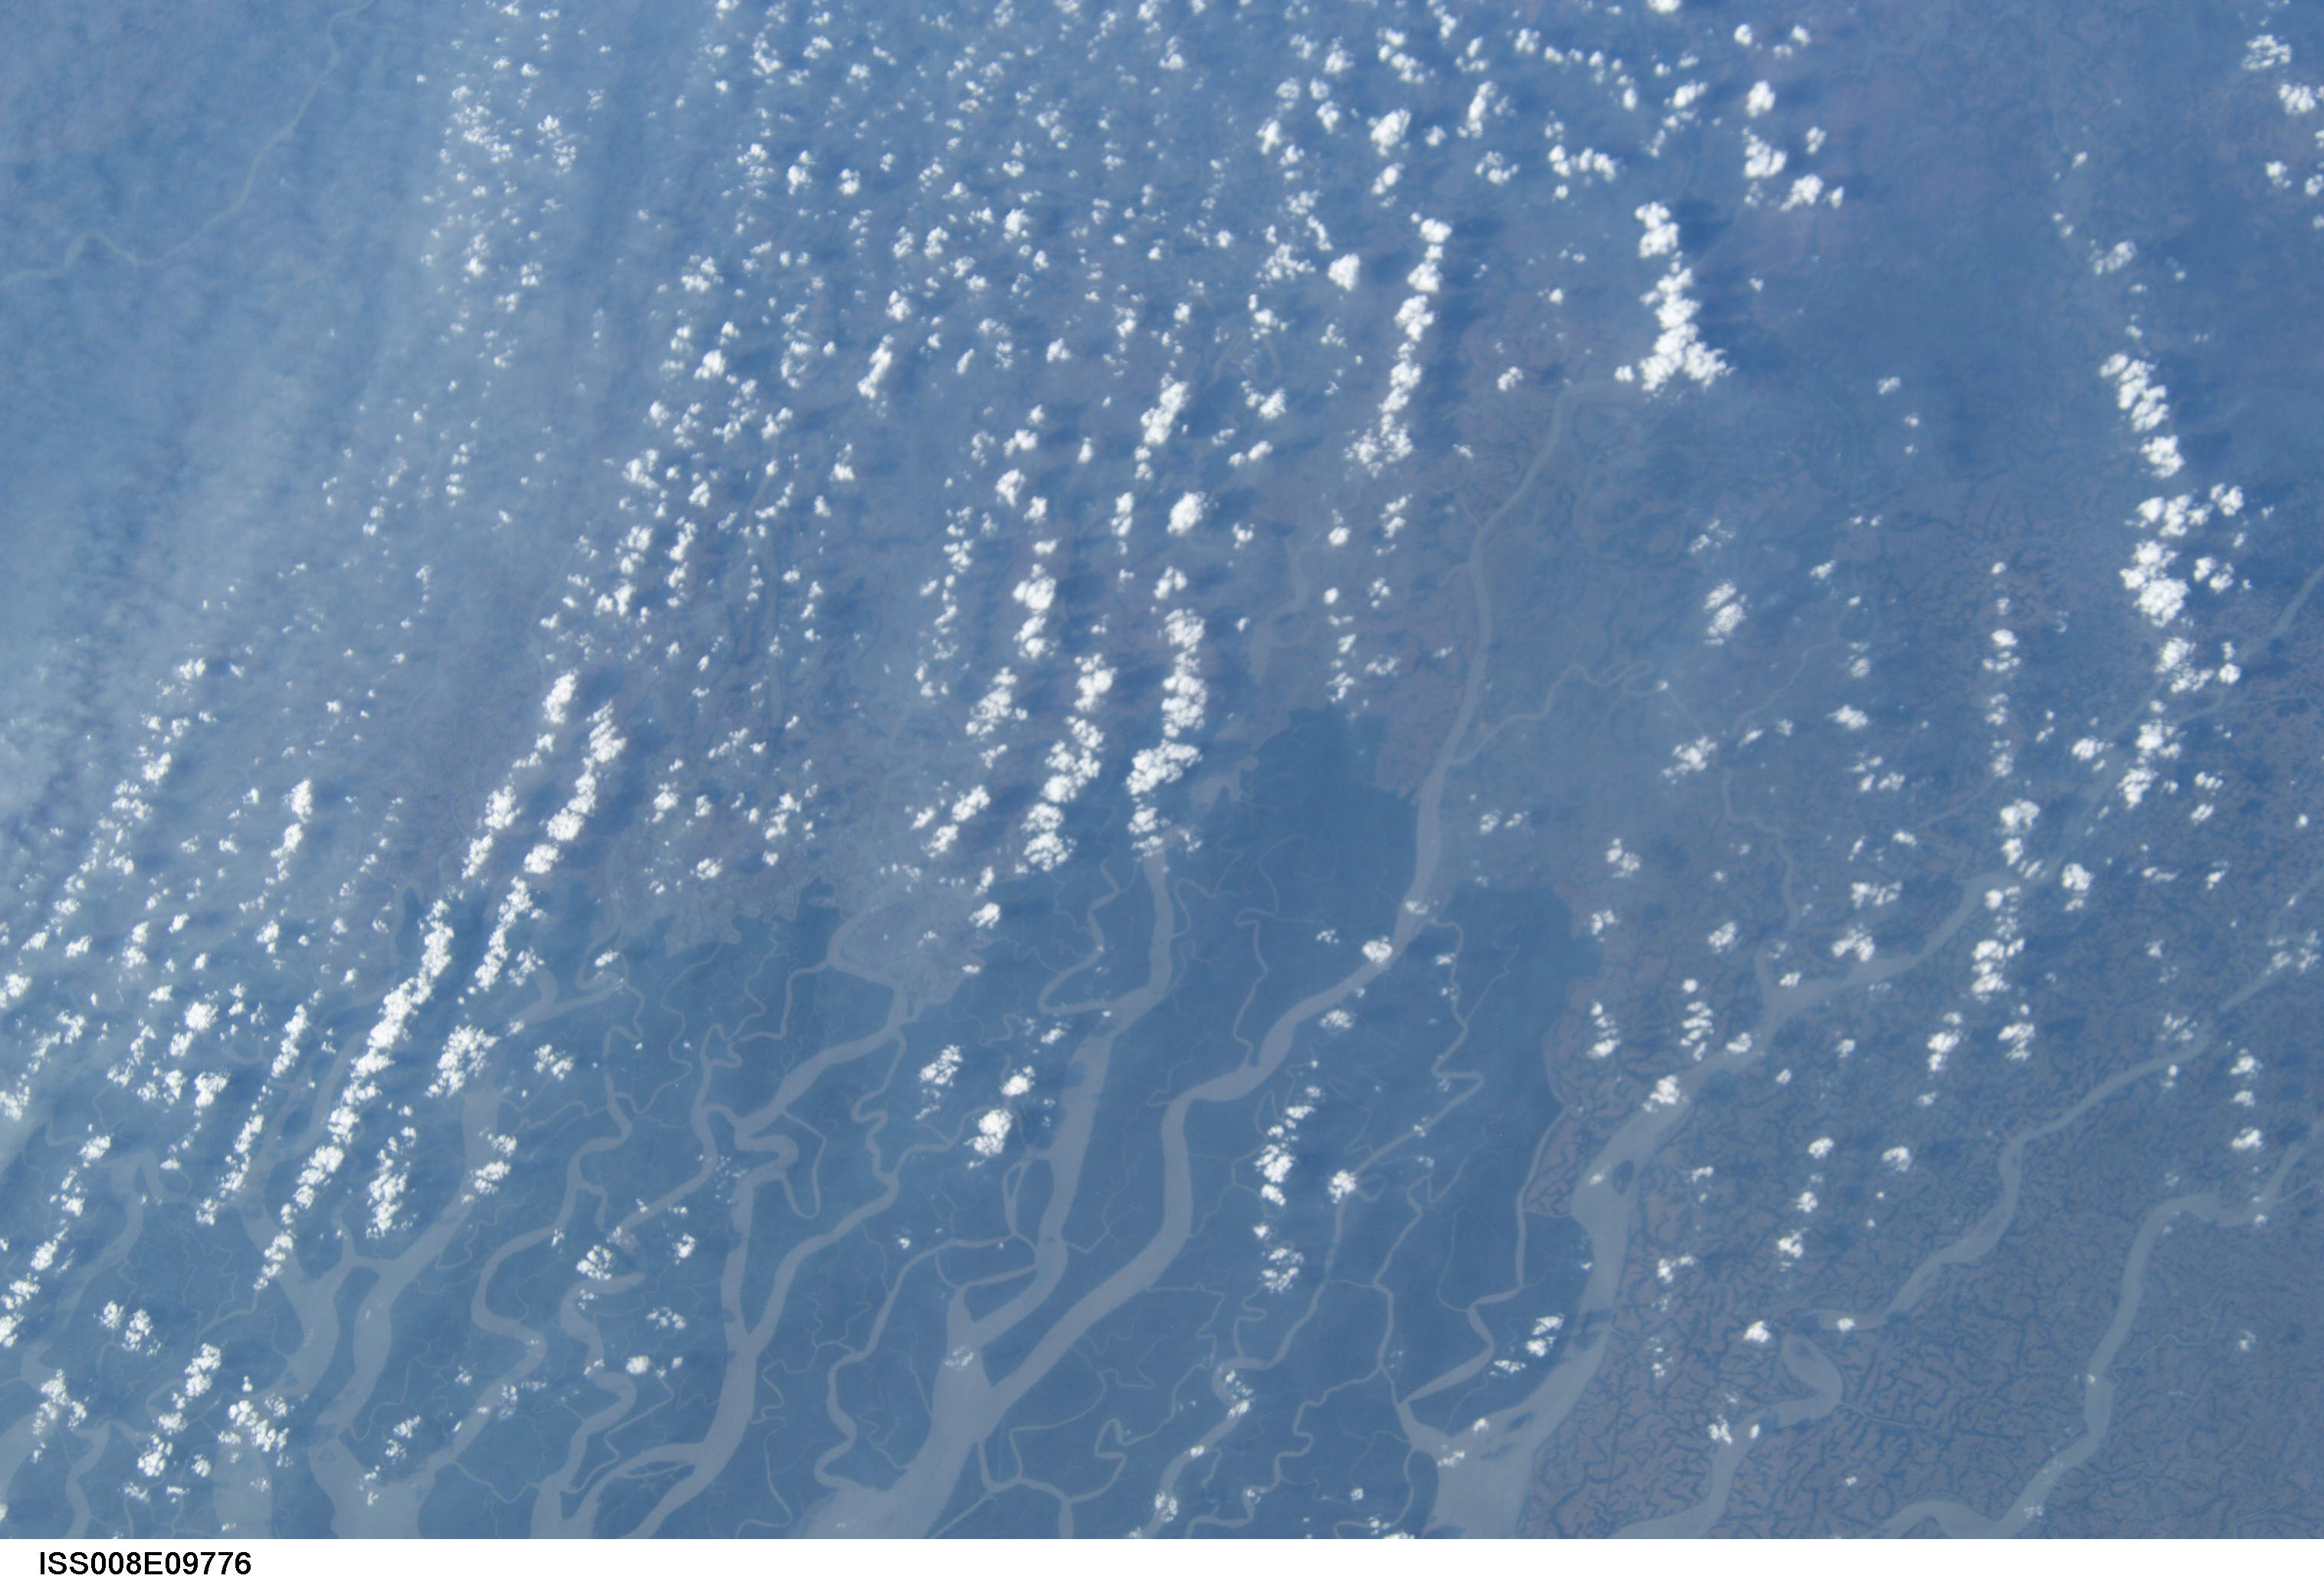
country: BANGLADESH
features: GANGES R. DELTA, SUNDARBANS
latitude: 22.5
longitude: 89.5
